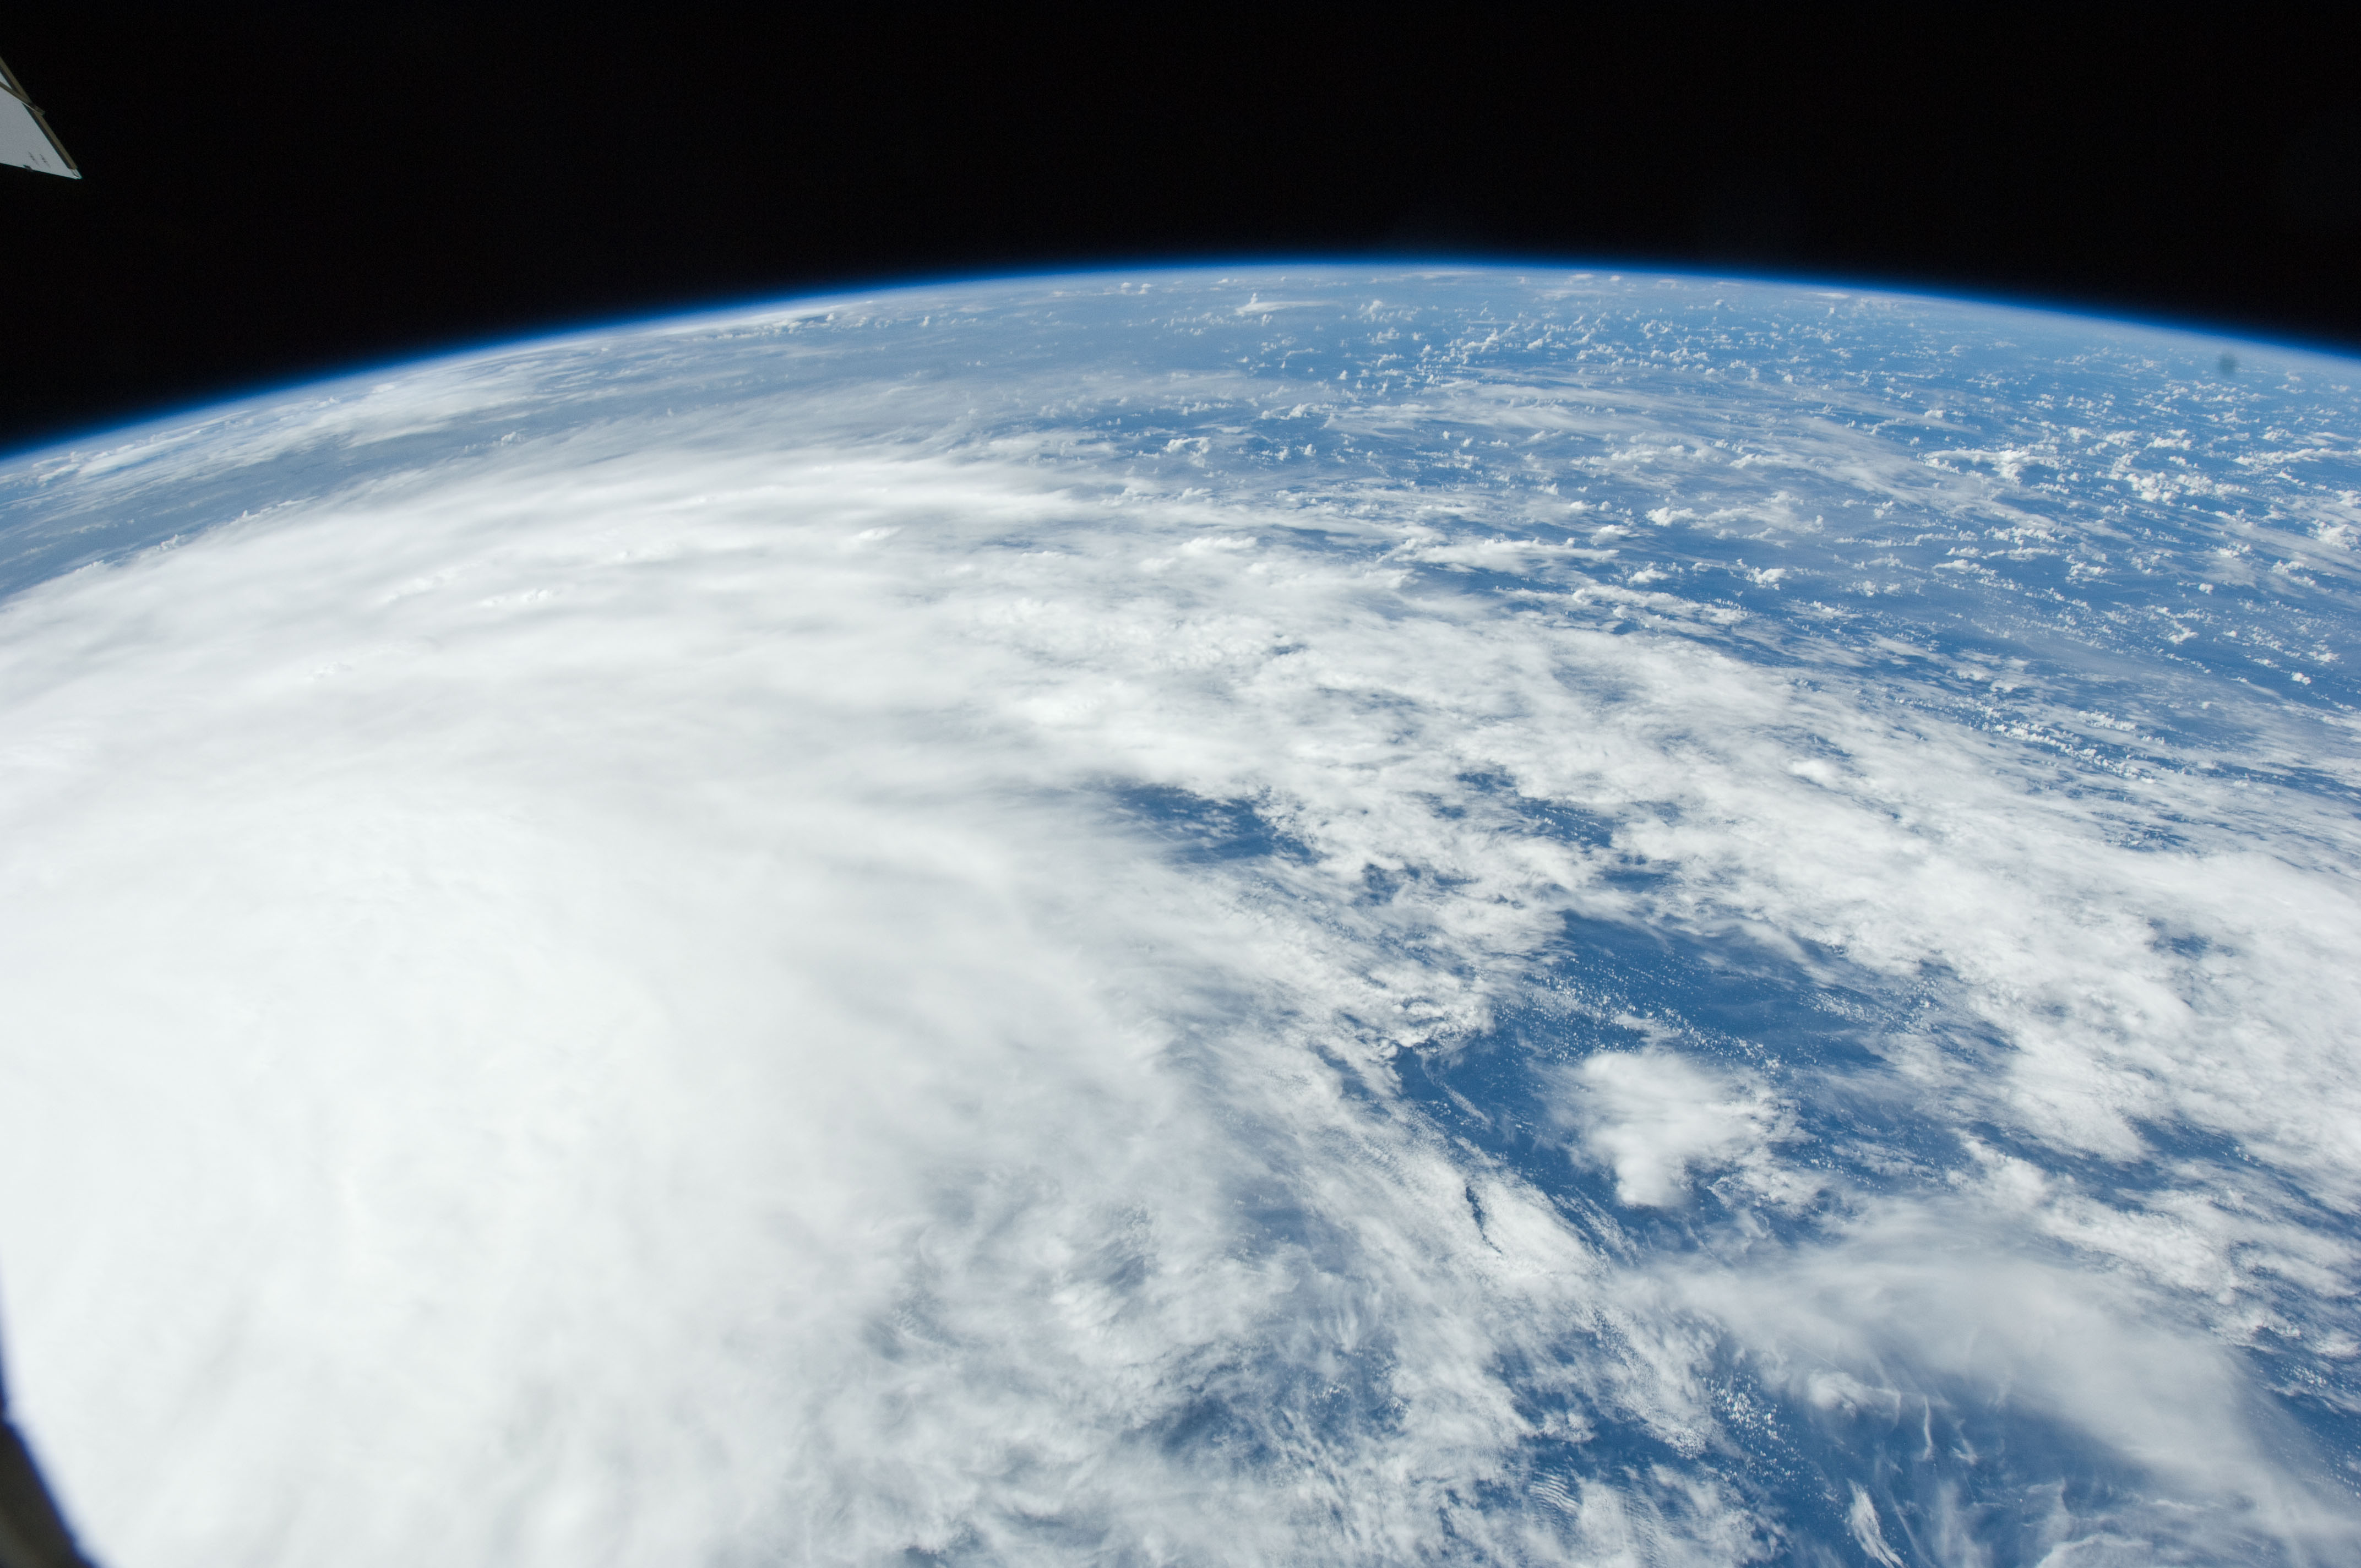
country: BAHAMAS
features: PAN-HURRICANE IRENE, ATLANTIC O., STORM BANDS, ISS
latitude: 23.5
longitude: -74.5
